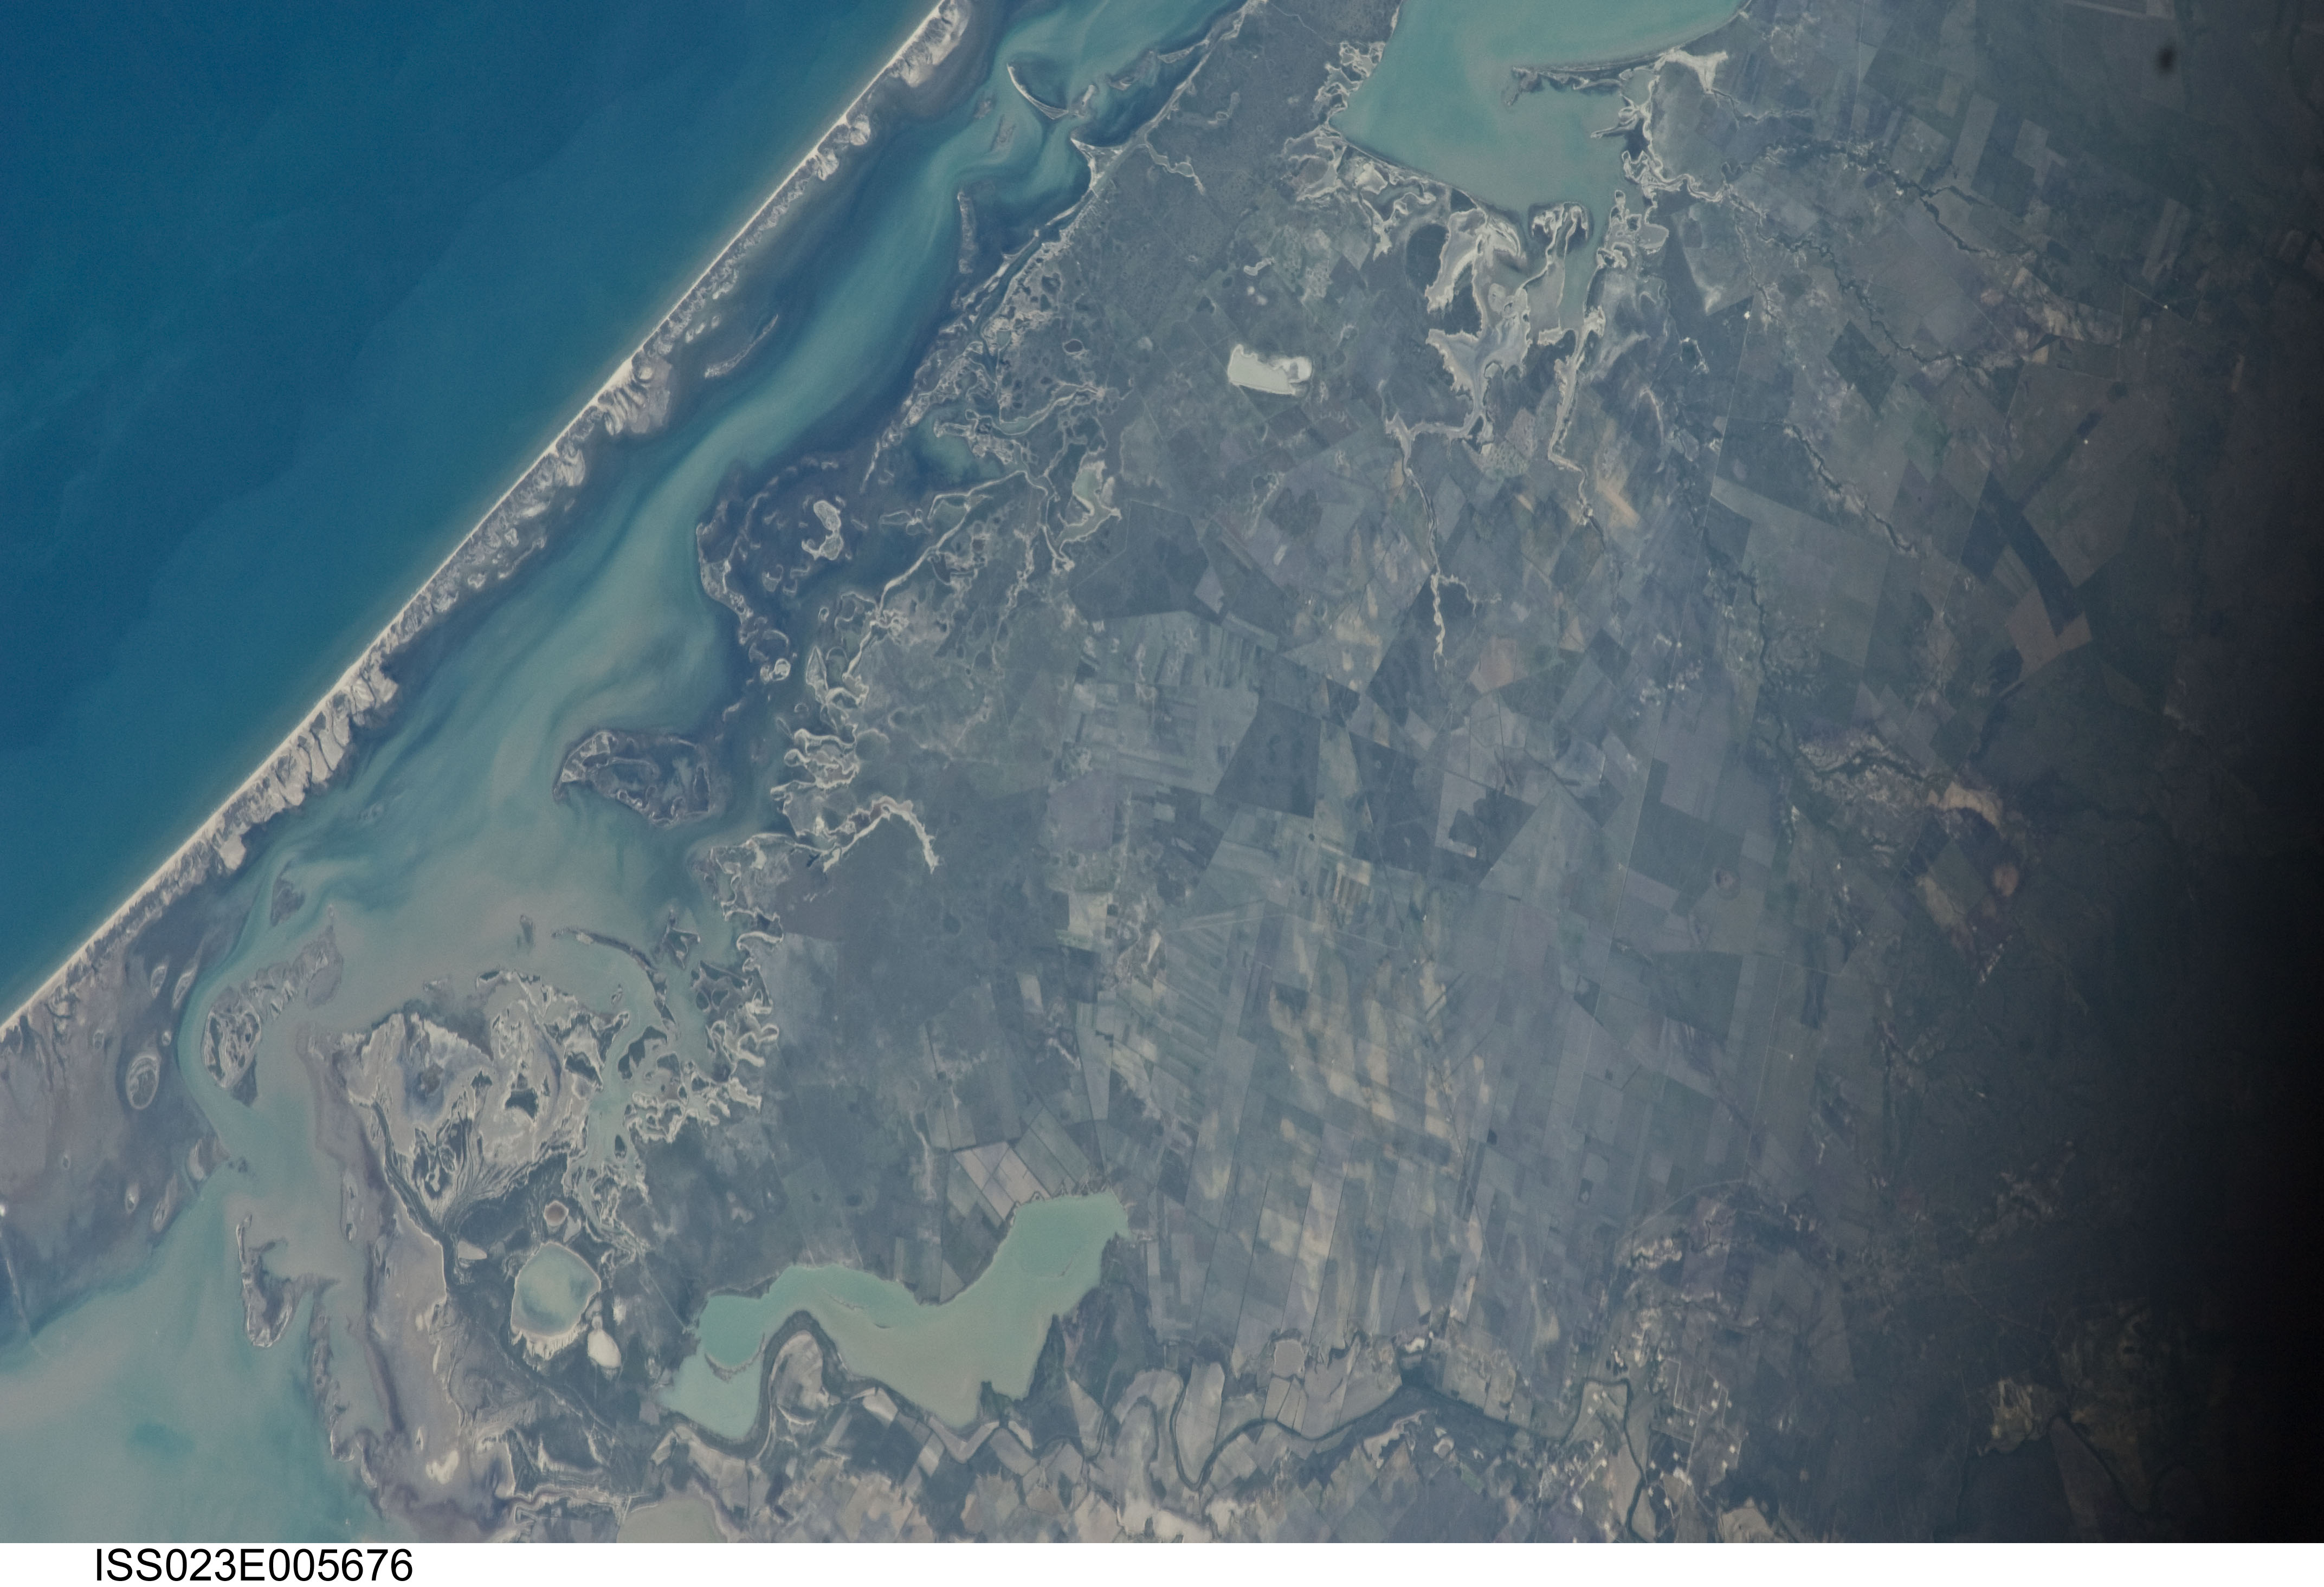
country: MEXICO
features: LAGUNA MADRE, BEACH, WETLANDS, AGR.
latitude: 24.7
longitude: -97.9
